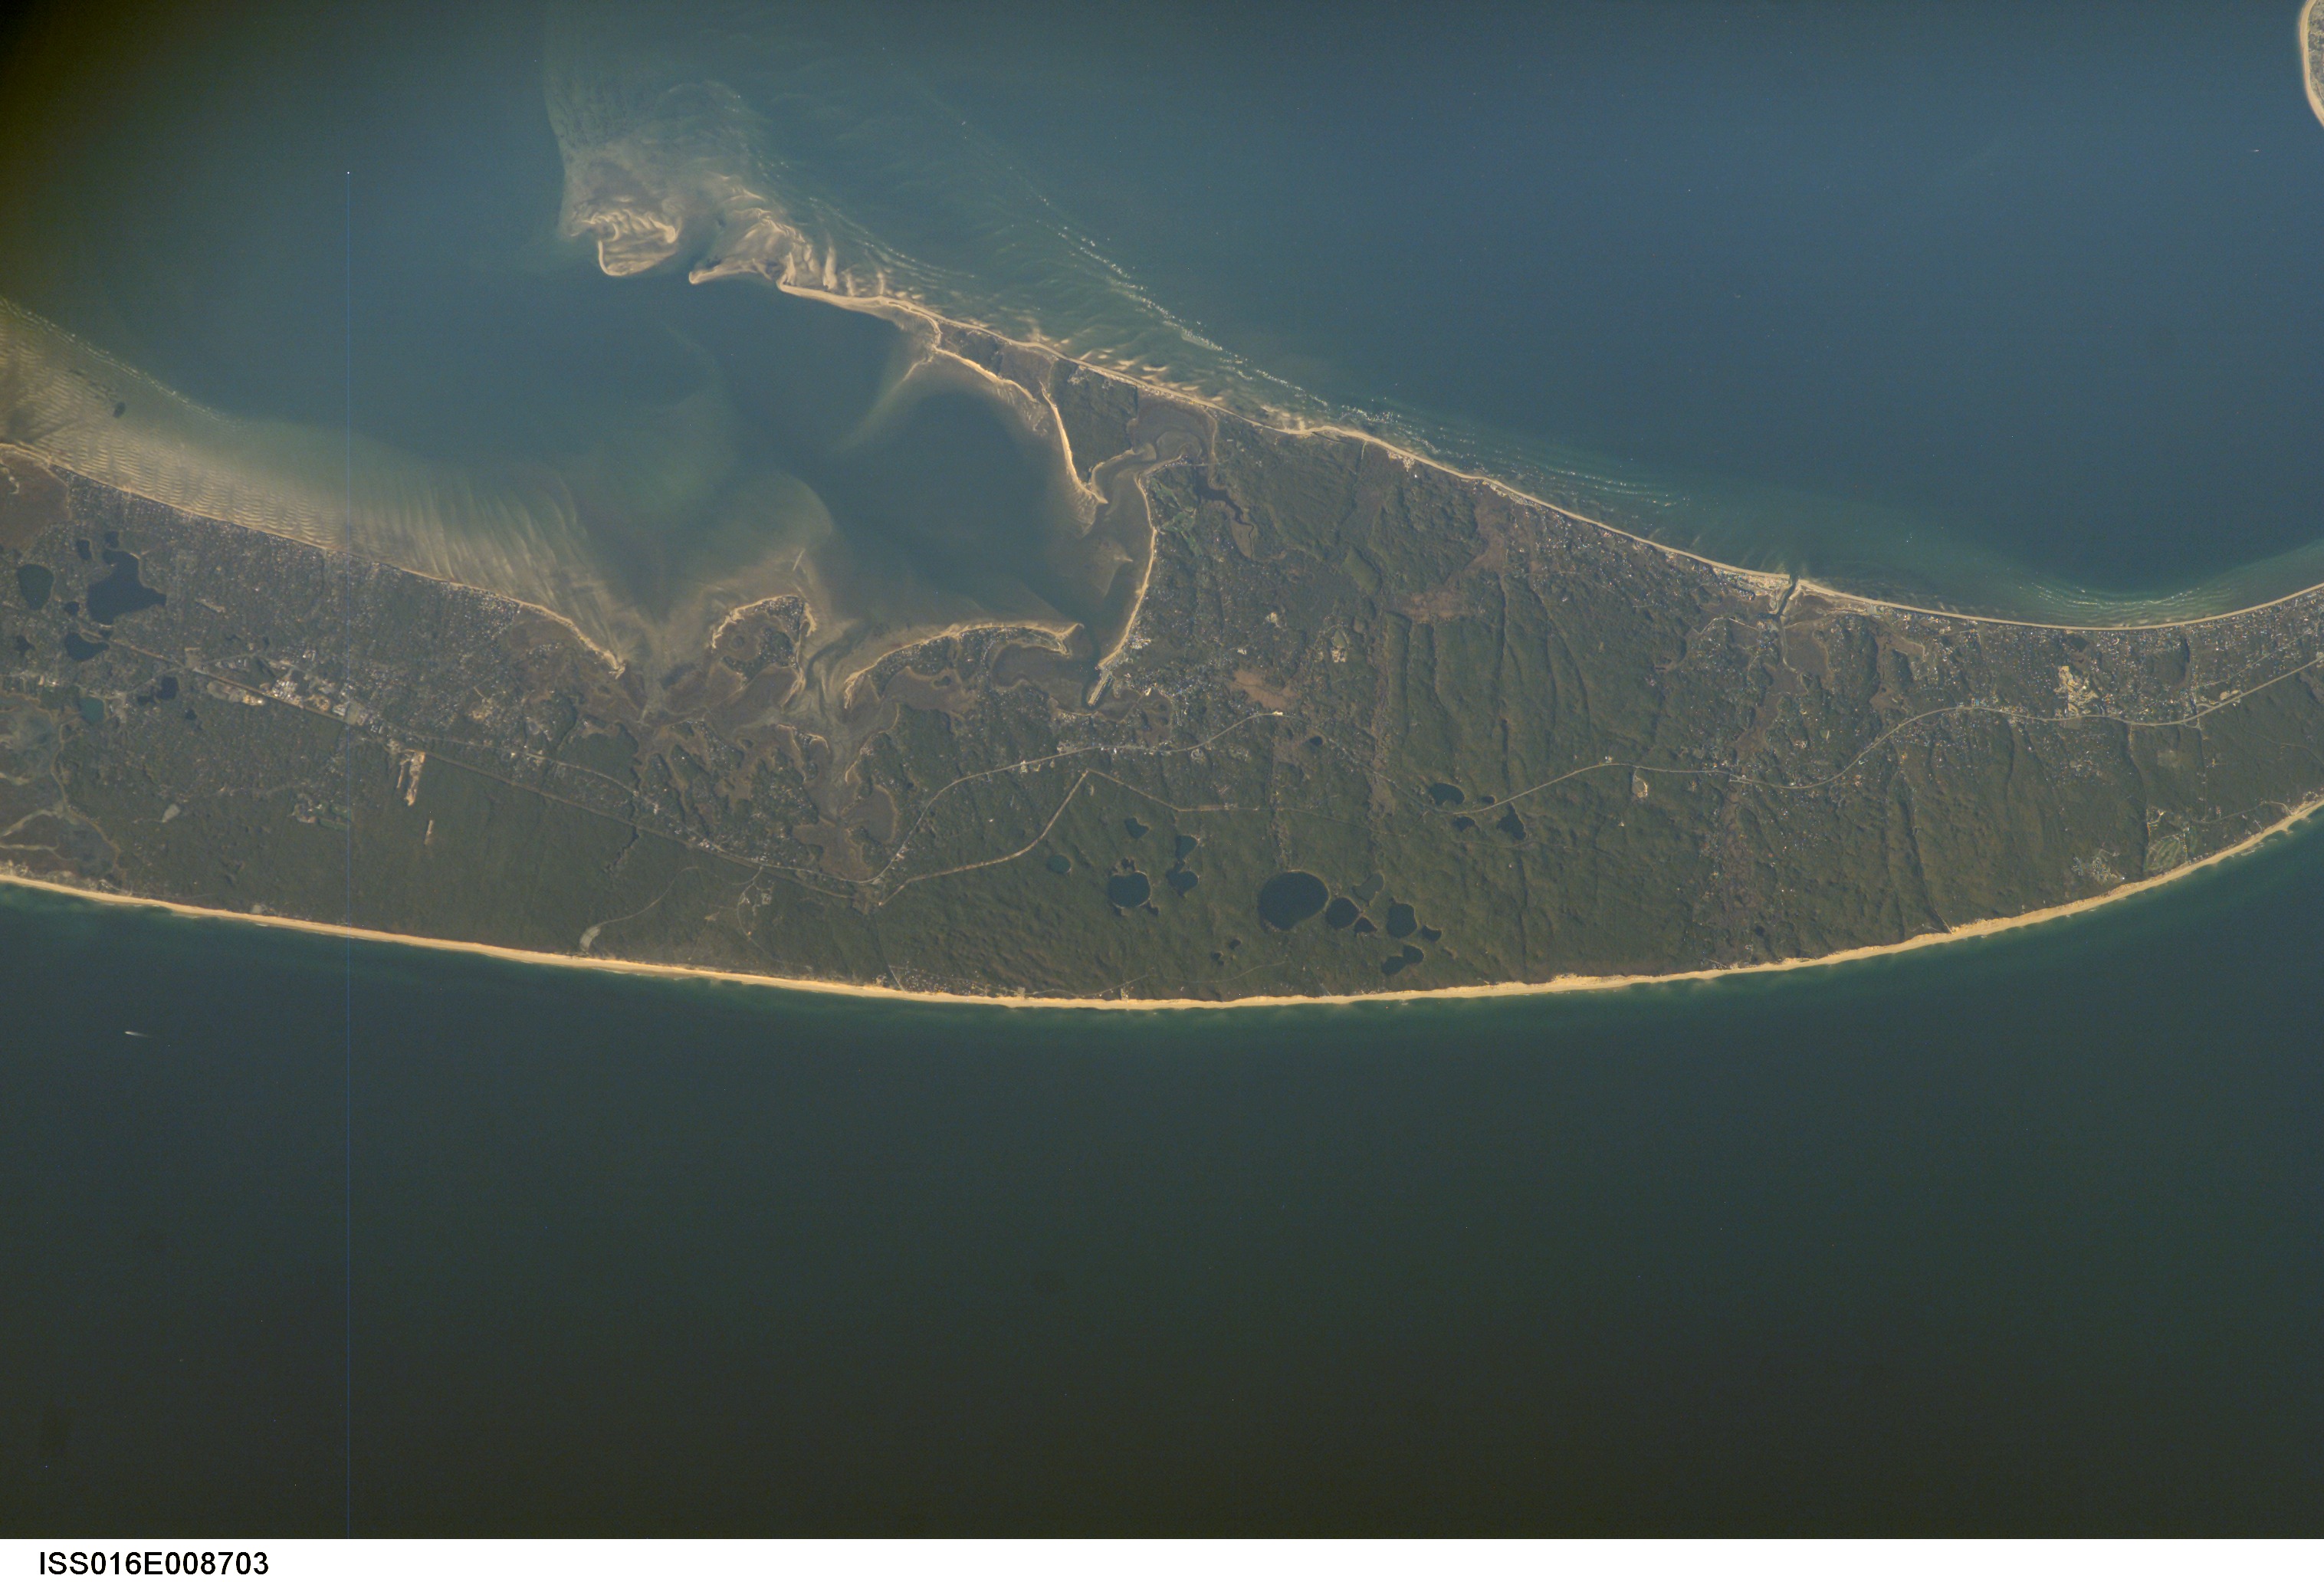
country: USA-MASSACHUSETTS
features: WELLFLEET HARBOR, CAPE COD
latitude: 41.9
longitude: -70.0
